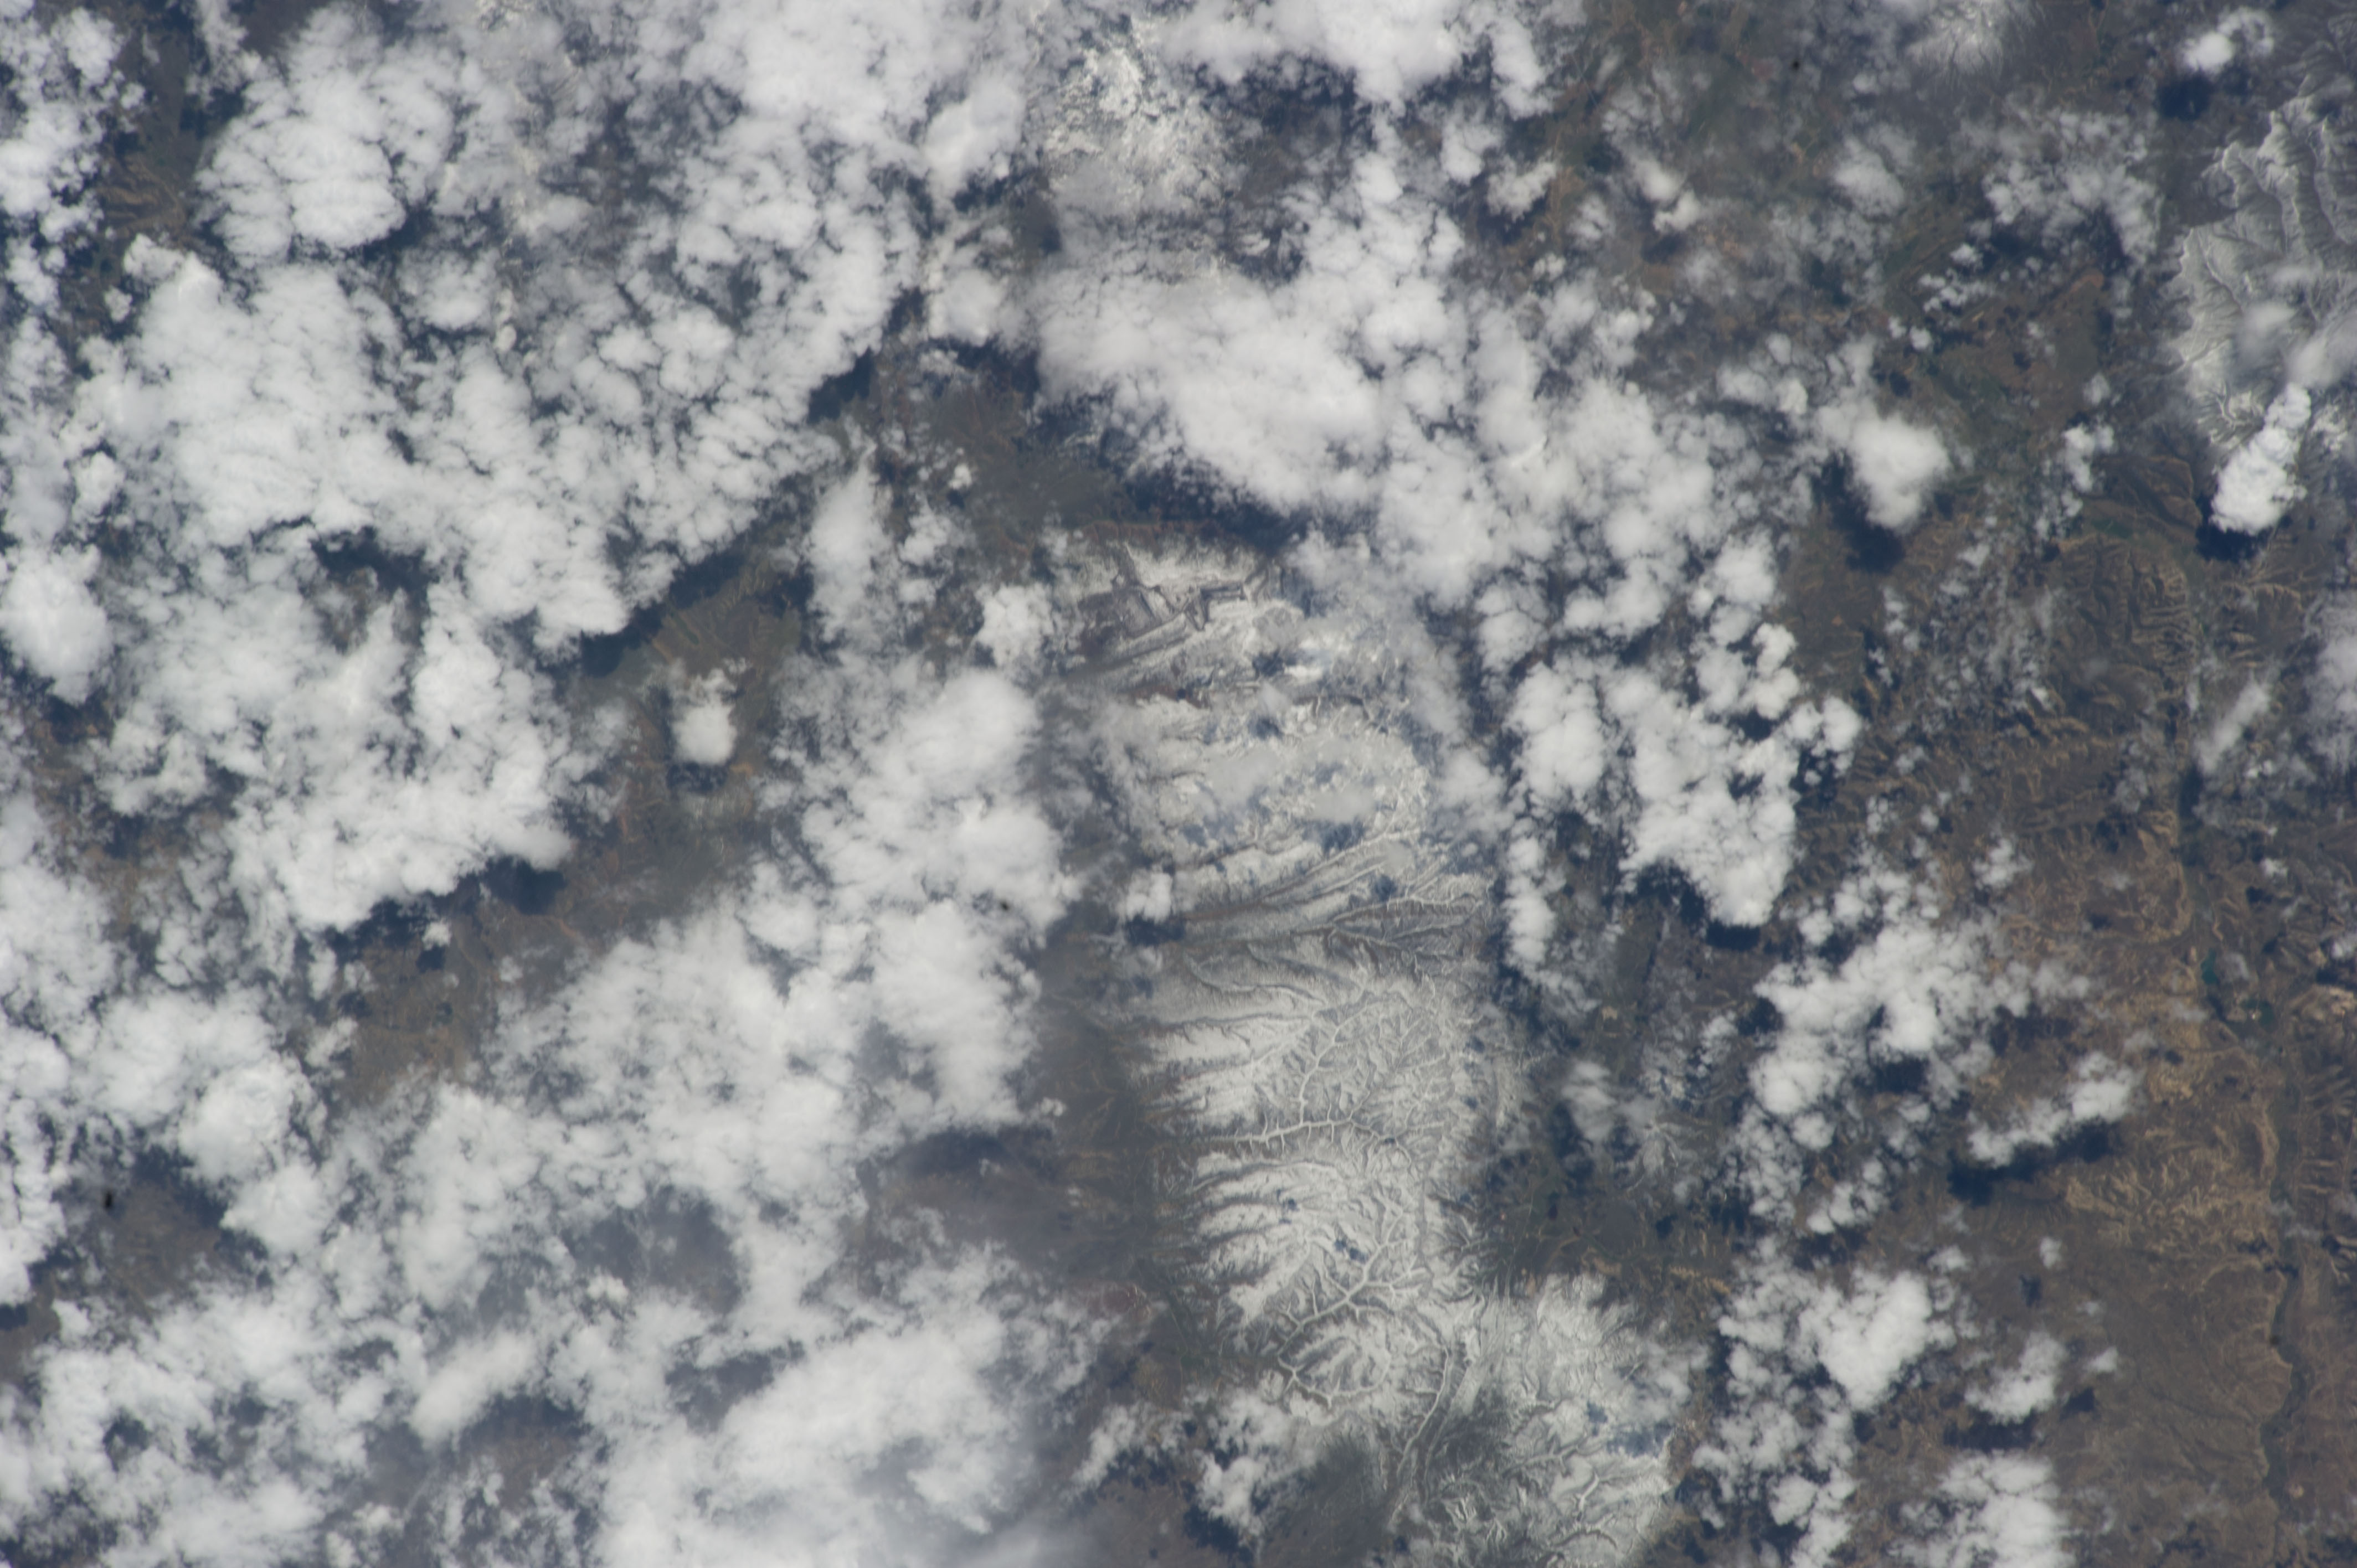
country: USA-COLORADO
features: WHITE R. DRAIN., YAMPA R. DRAIN., MTS., SNOW
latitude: 40.3
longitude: -107.8
